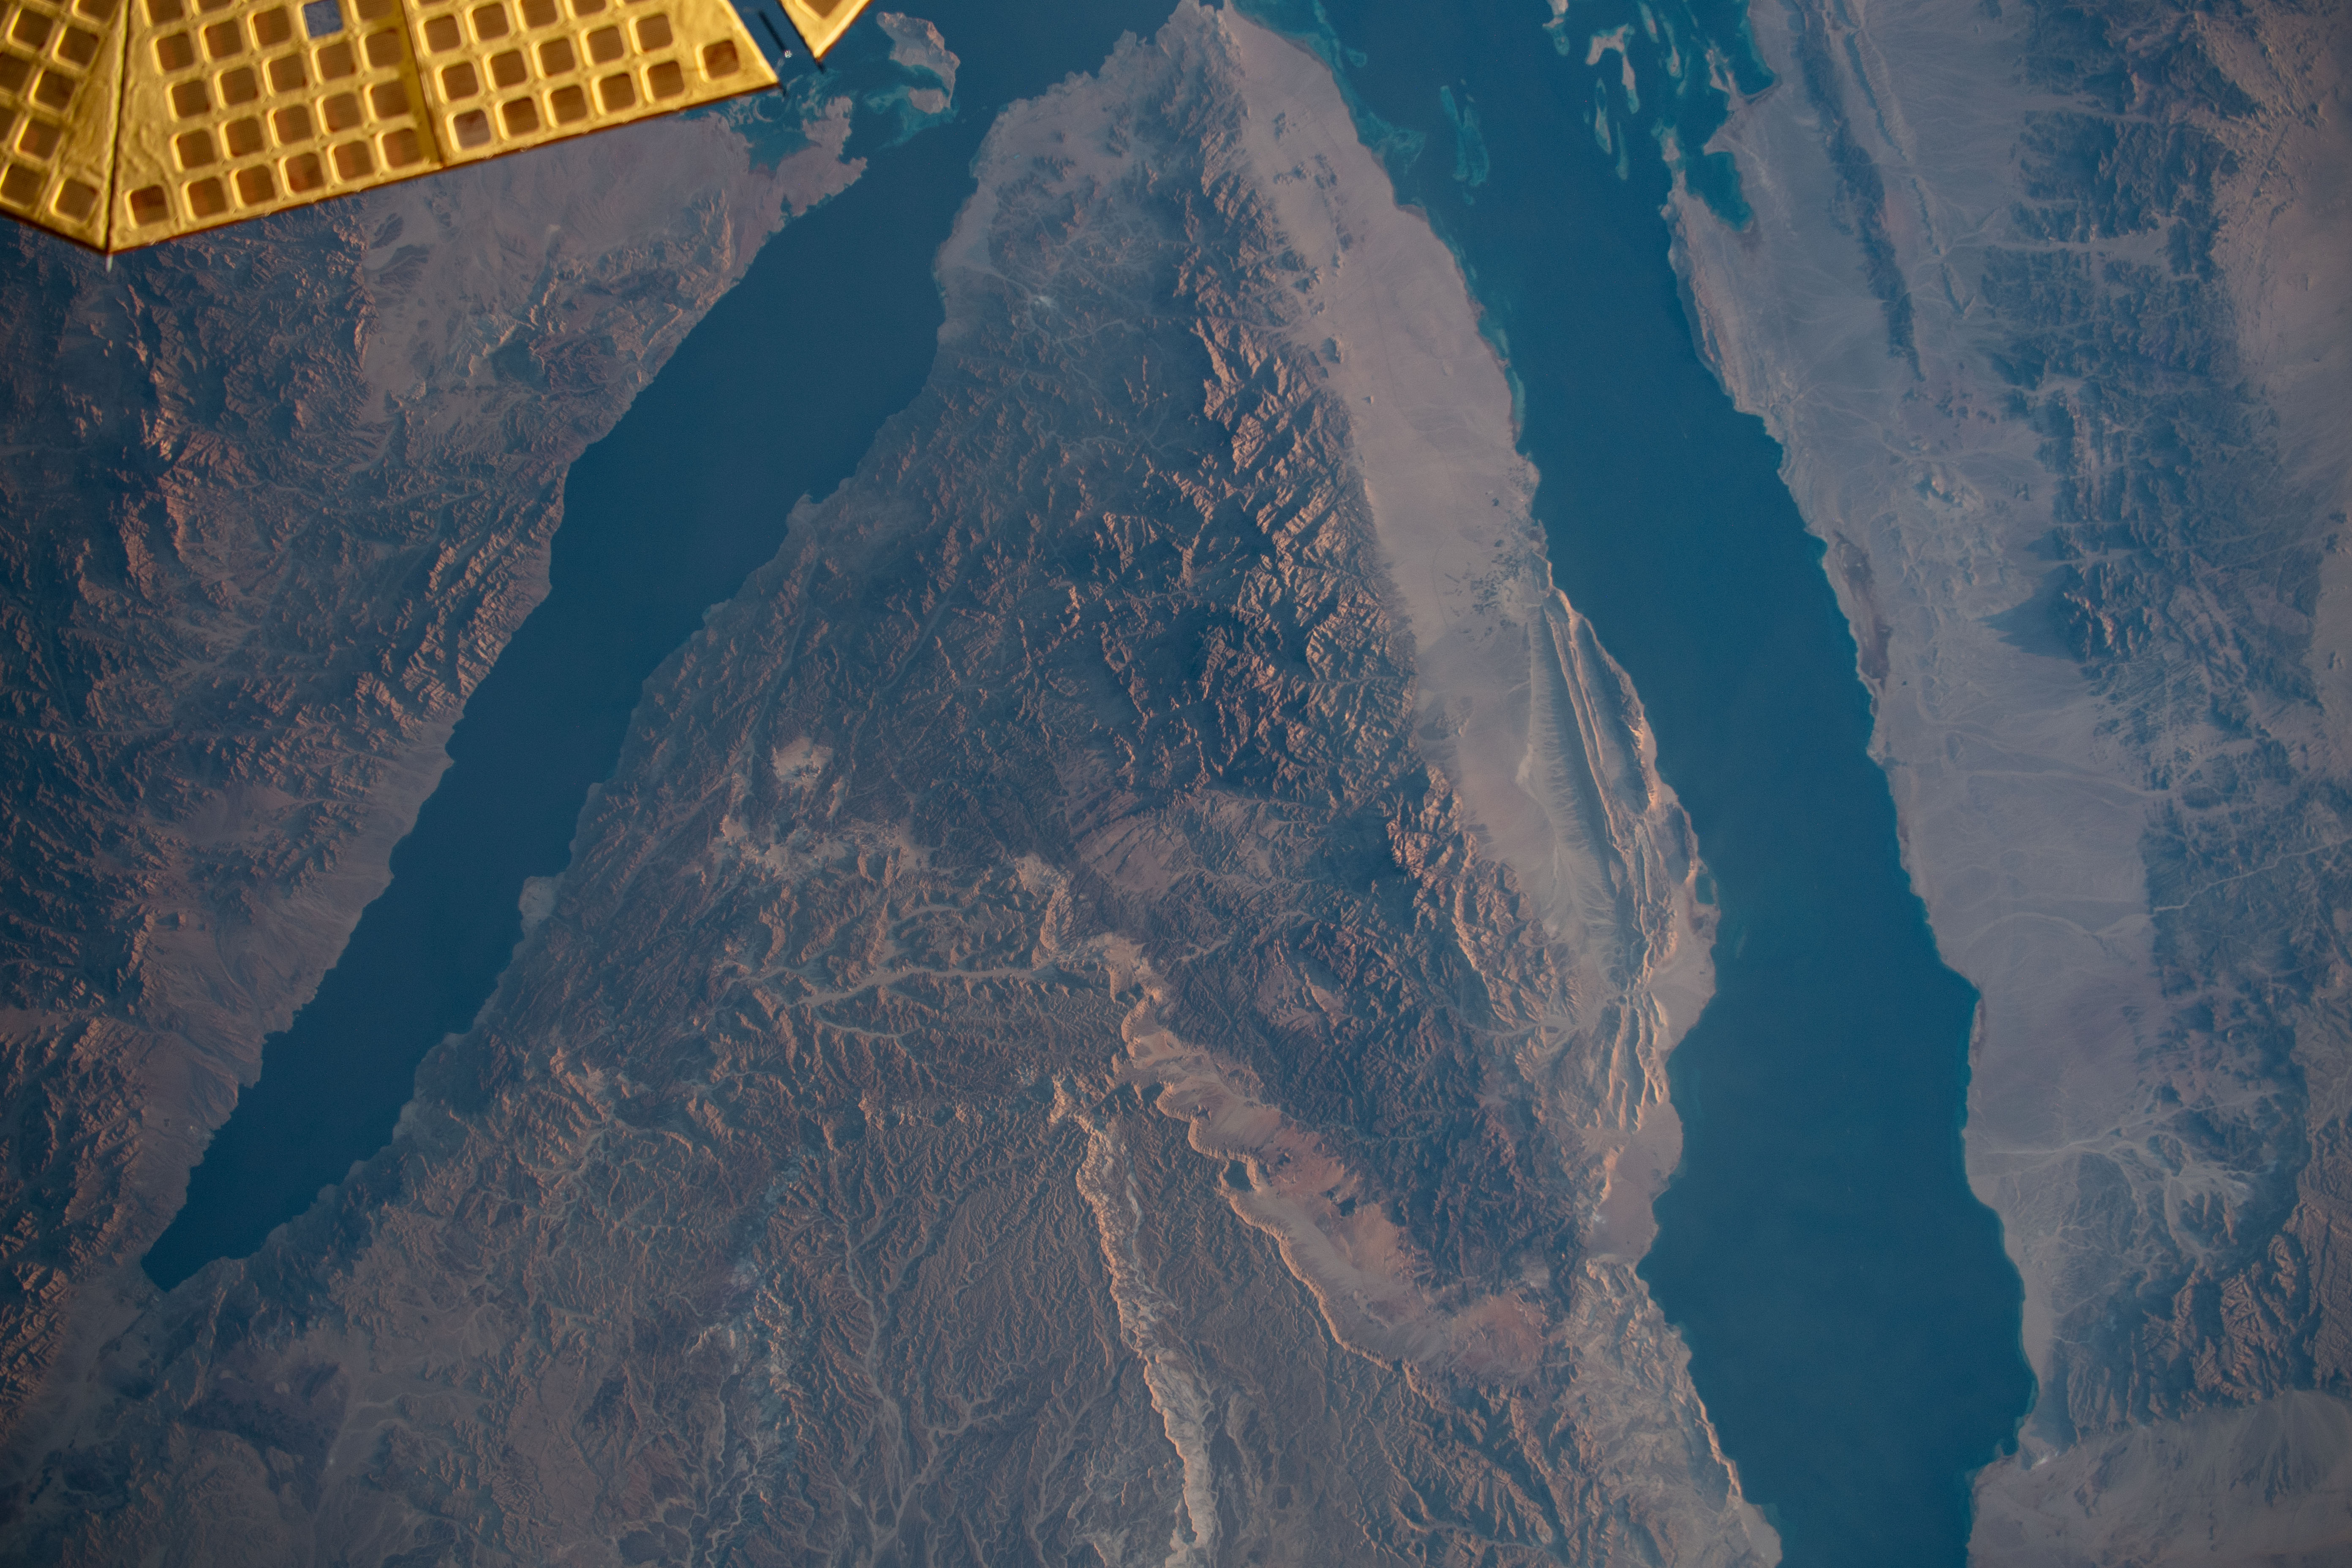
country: EGYPT
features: GULF OF AQABA, GULF OF SUEZ, SOUTH SINA, GEBEL KATHERINA, MOUNT CATHERINE
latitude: 29.0
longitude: 34.0
